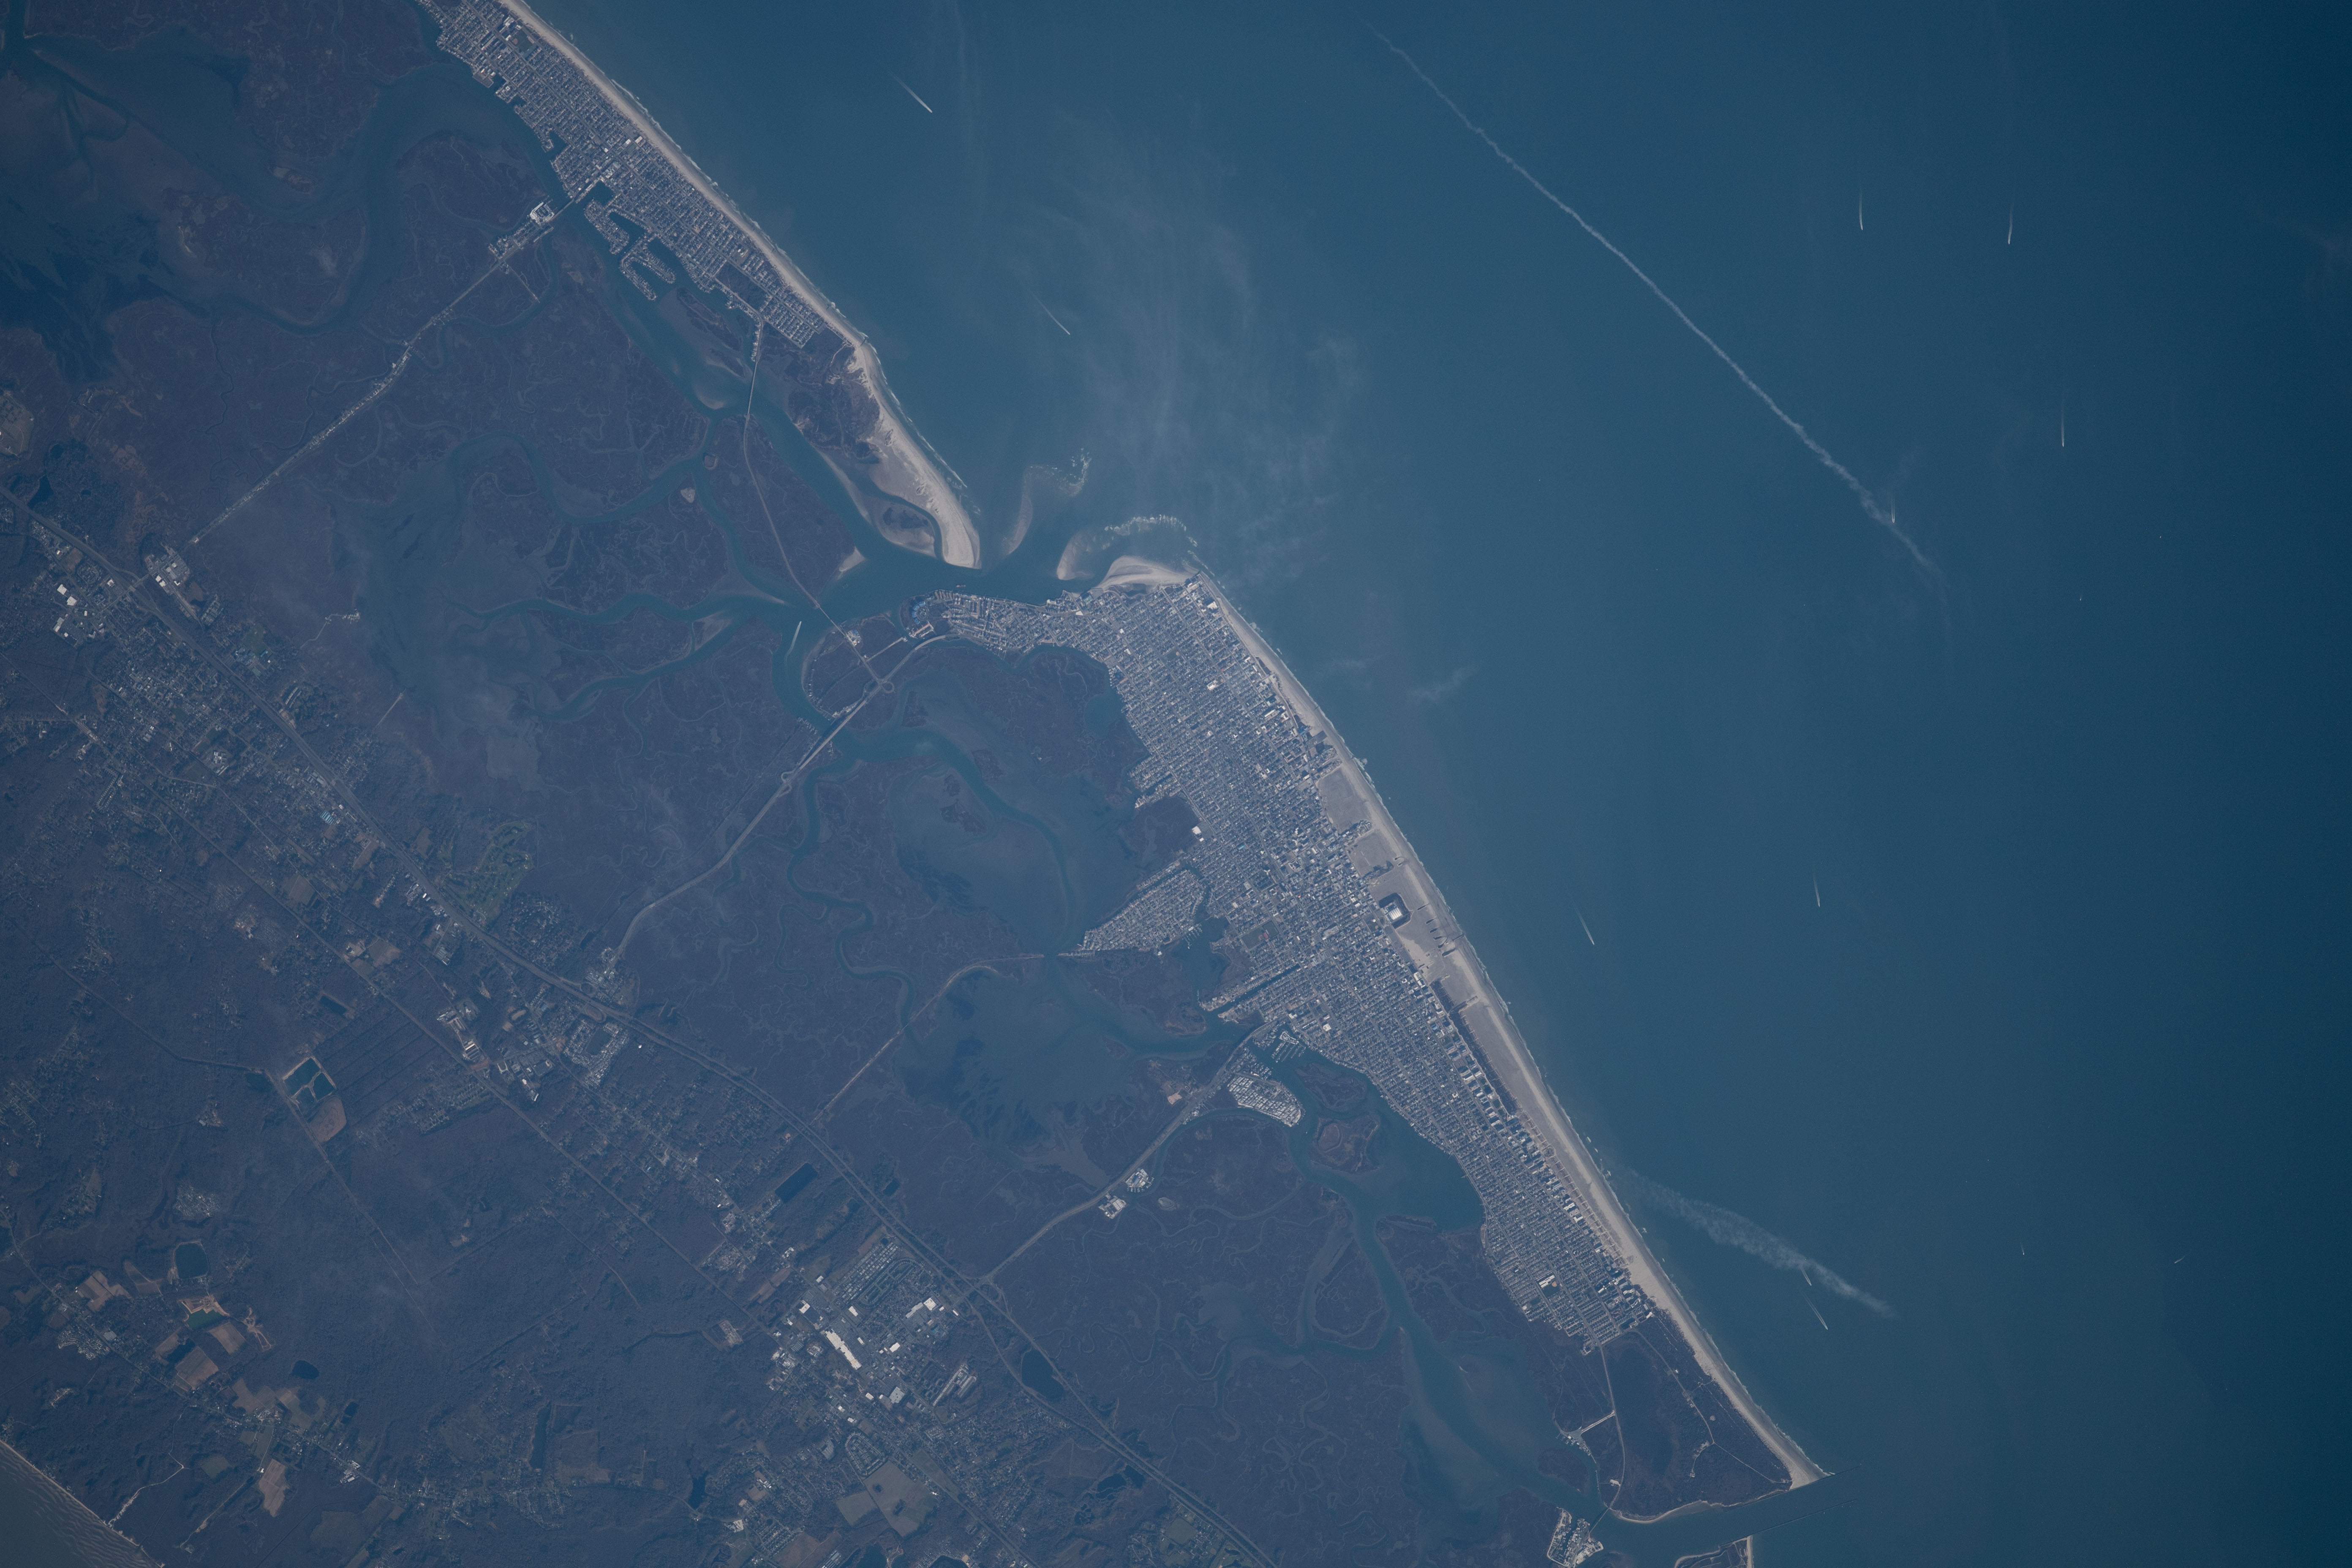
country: USA-NEW JERSEY
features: STONE HARBOR POINT, ATLANTIC OCEAN
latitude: 39.0
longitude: -74.8
